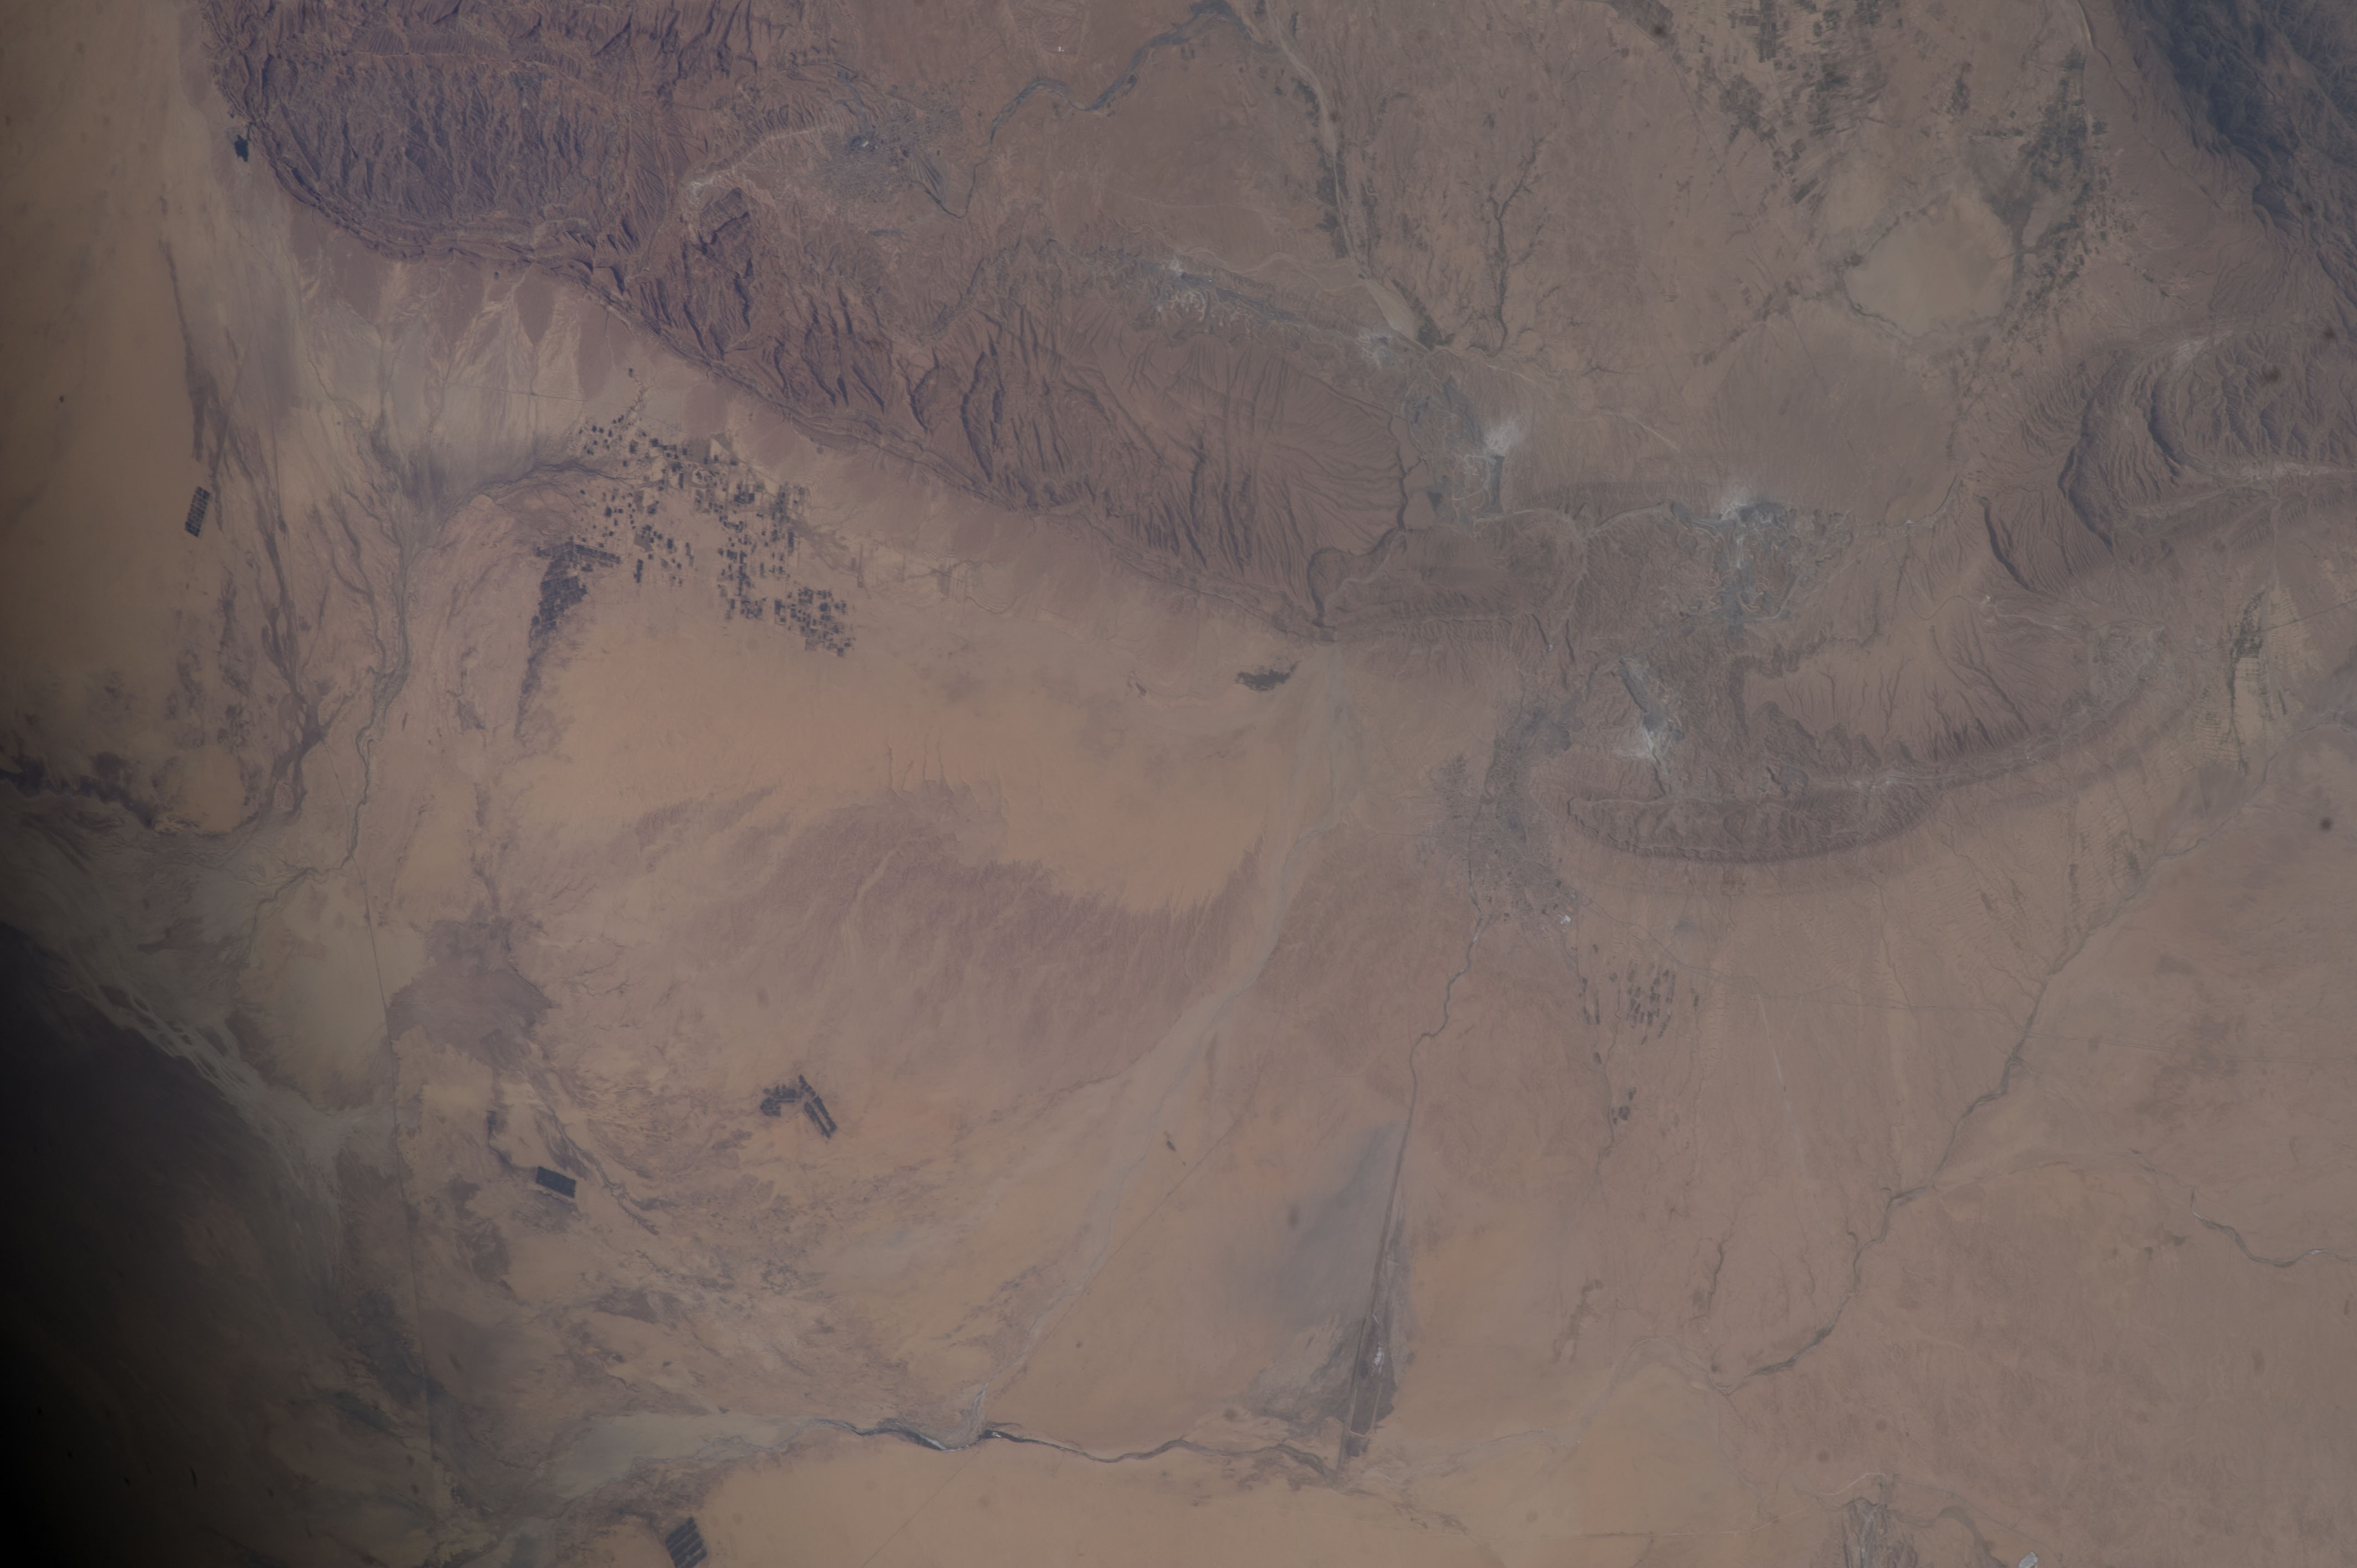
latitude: 34.3
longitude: 8.3
